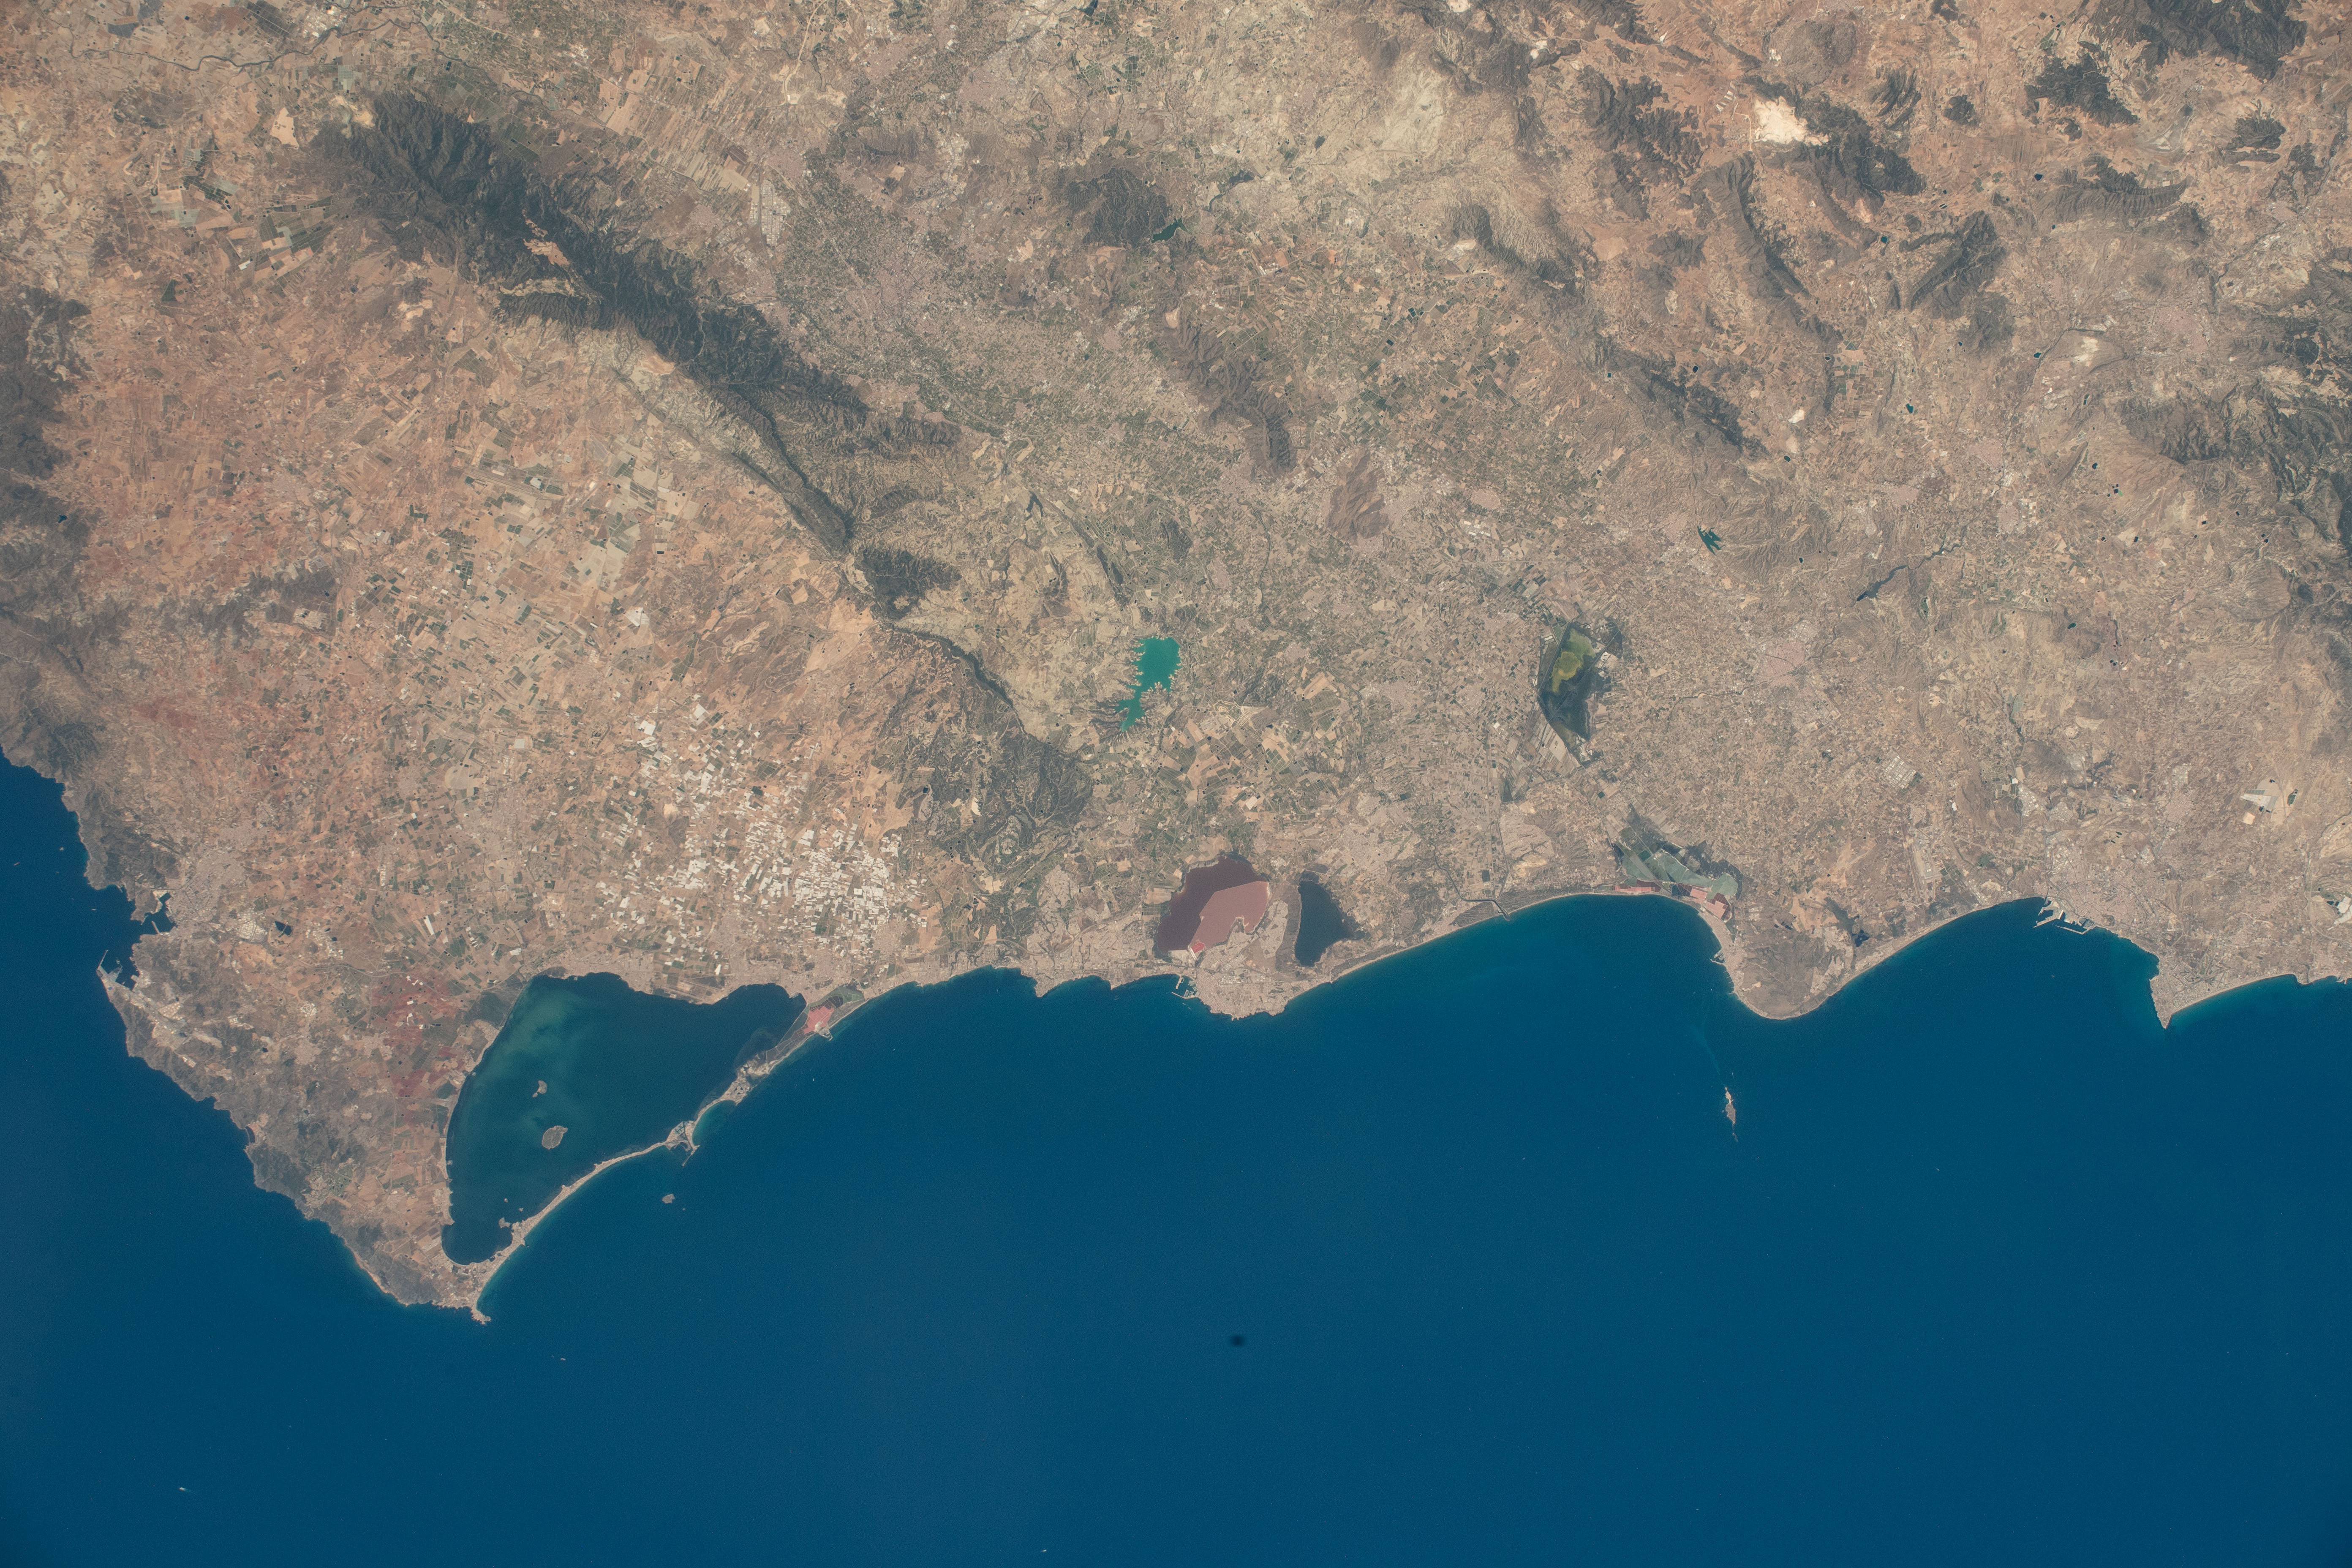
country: SPAIN
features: CITY OF MURCIA,MEDITERRANEAN SEA,SPAIN,TORREVIEJA SALT LAKE,LA PEDRERA RESERVOIR,MENOR LAGOON
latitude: 38.0
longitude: -0.8
